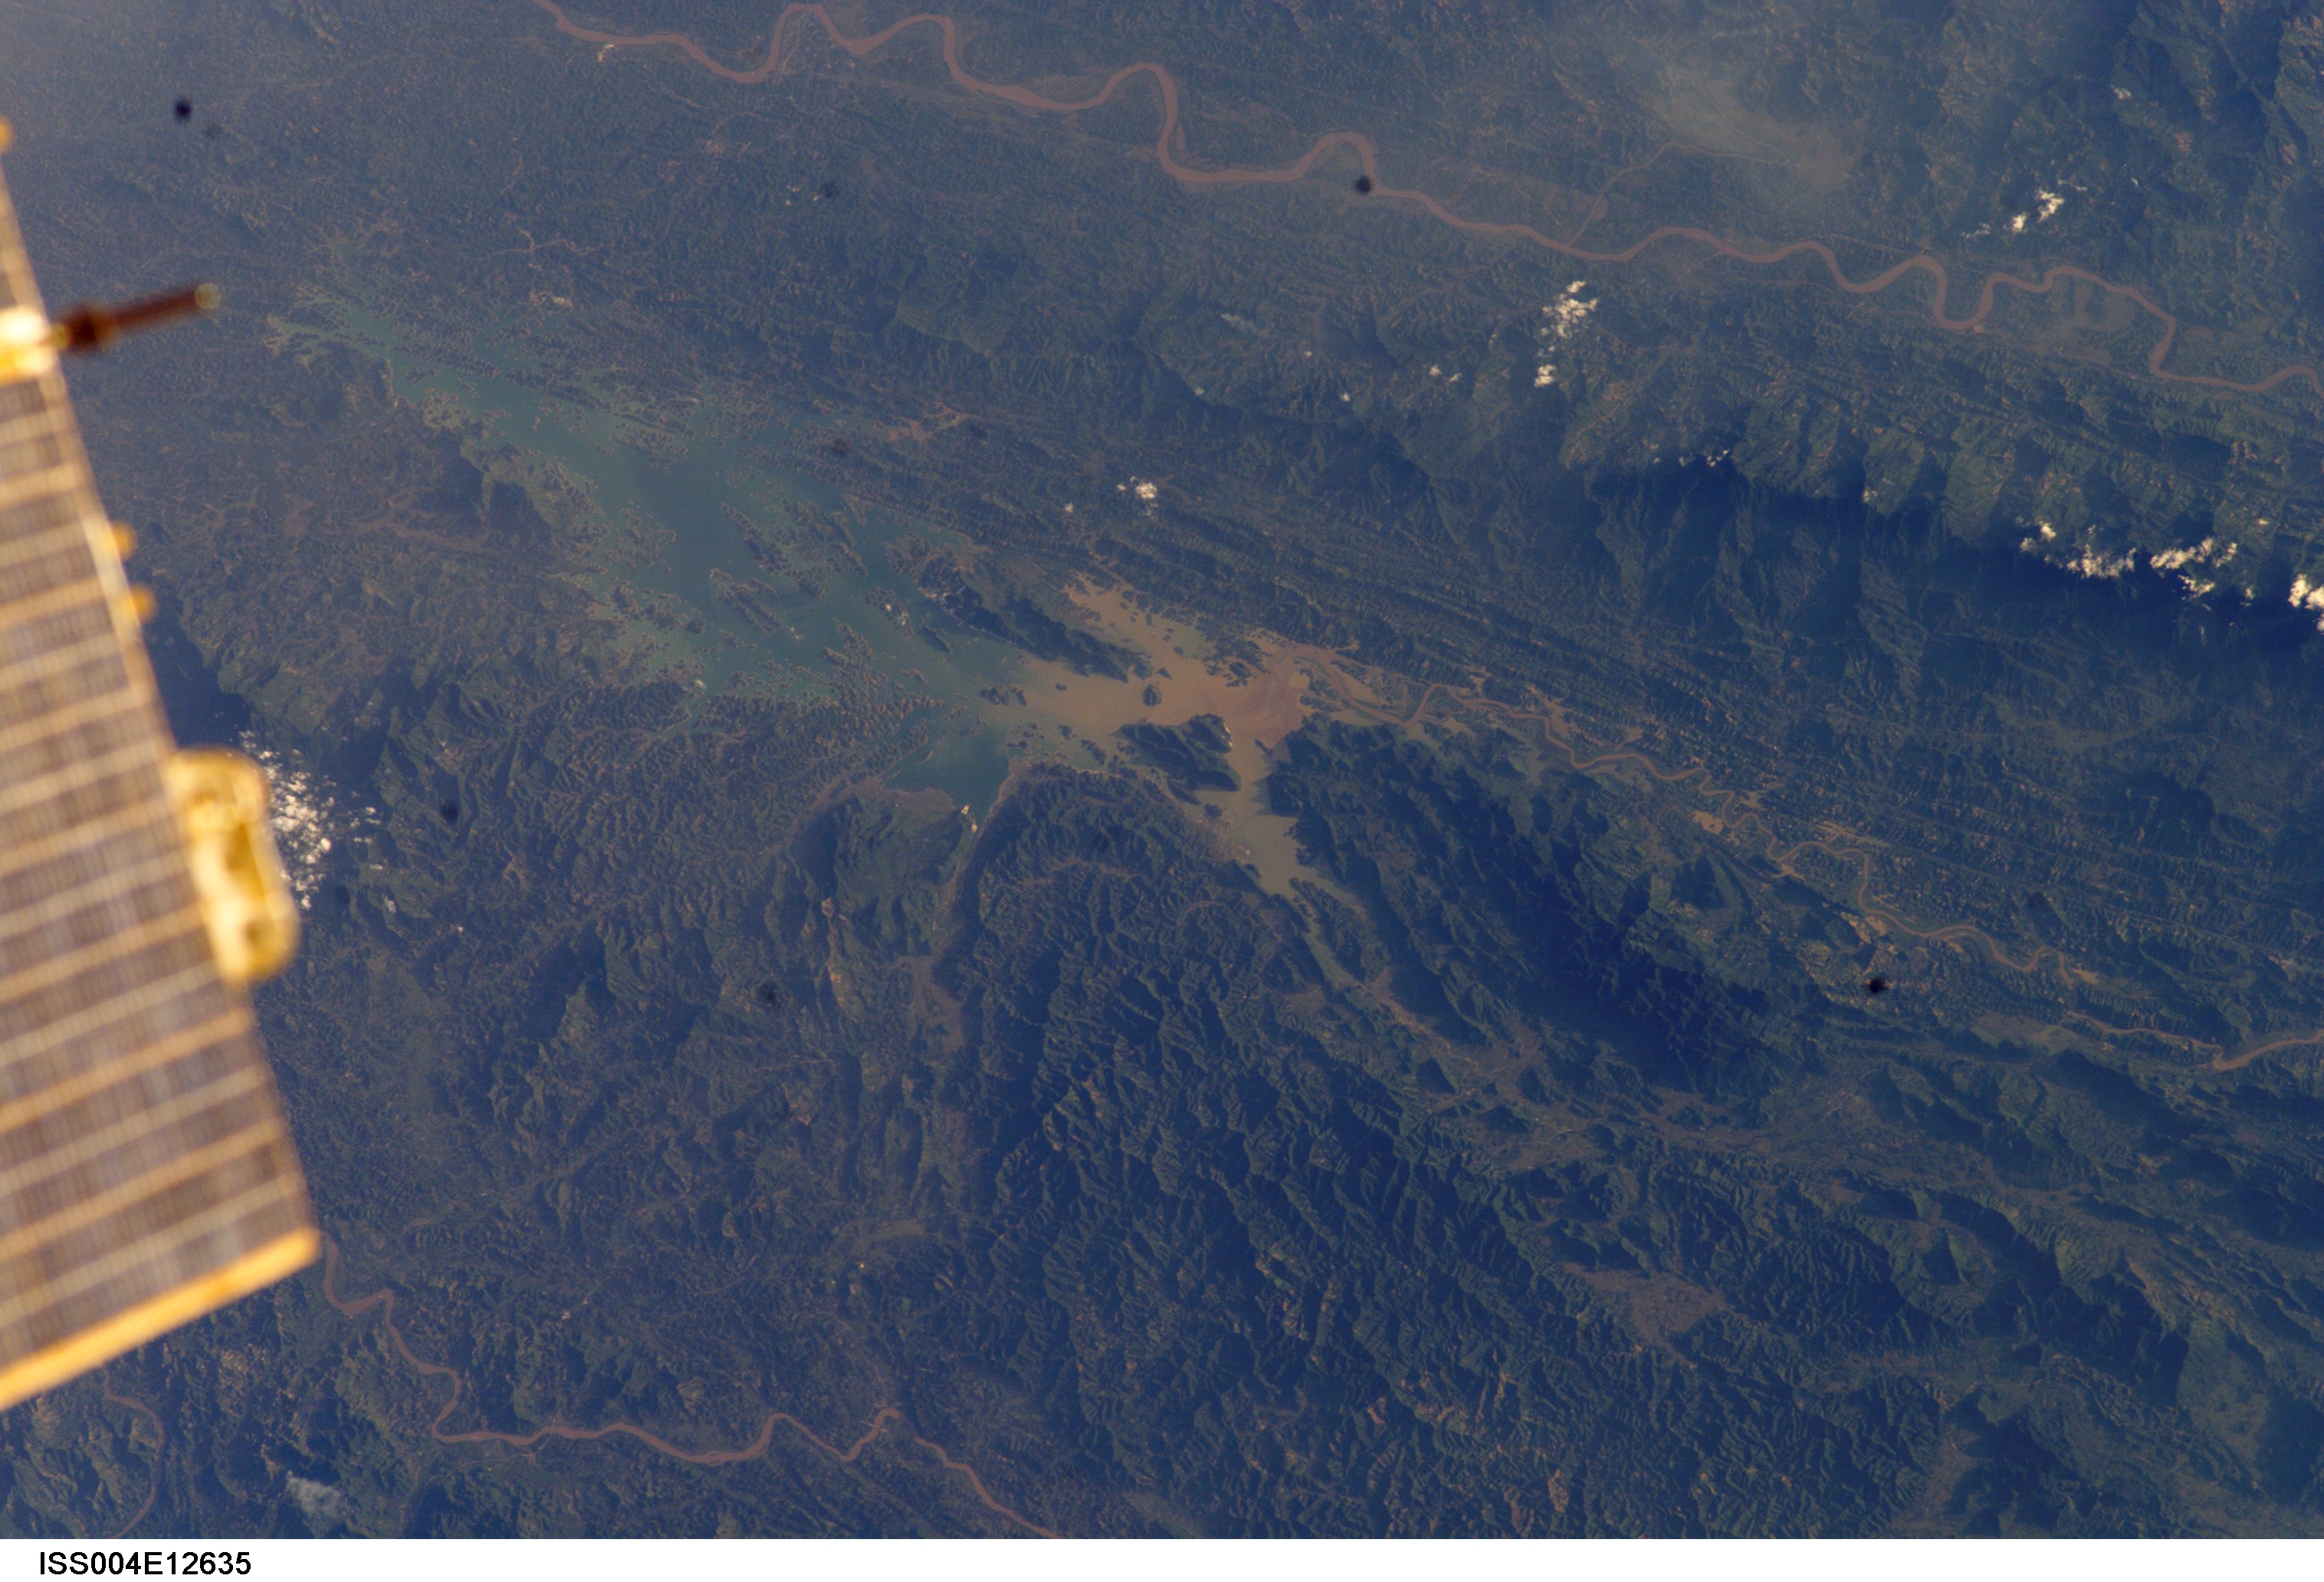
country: VIETNAM
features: RESERVOIR, HONG HA RIVER
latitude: 22.0
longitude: 105.0
